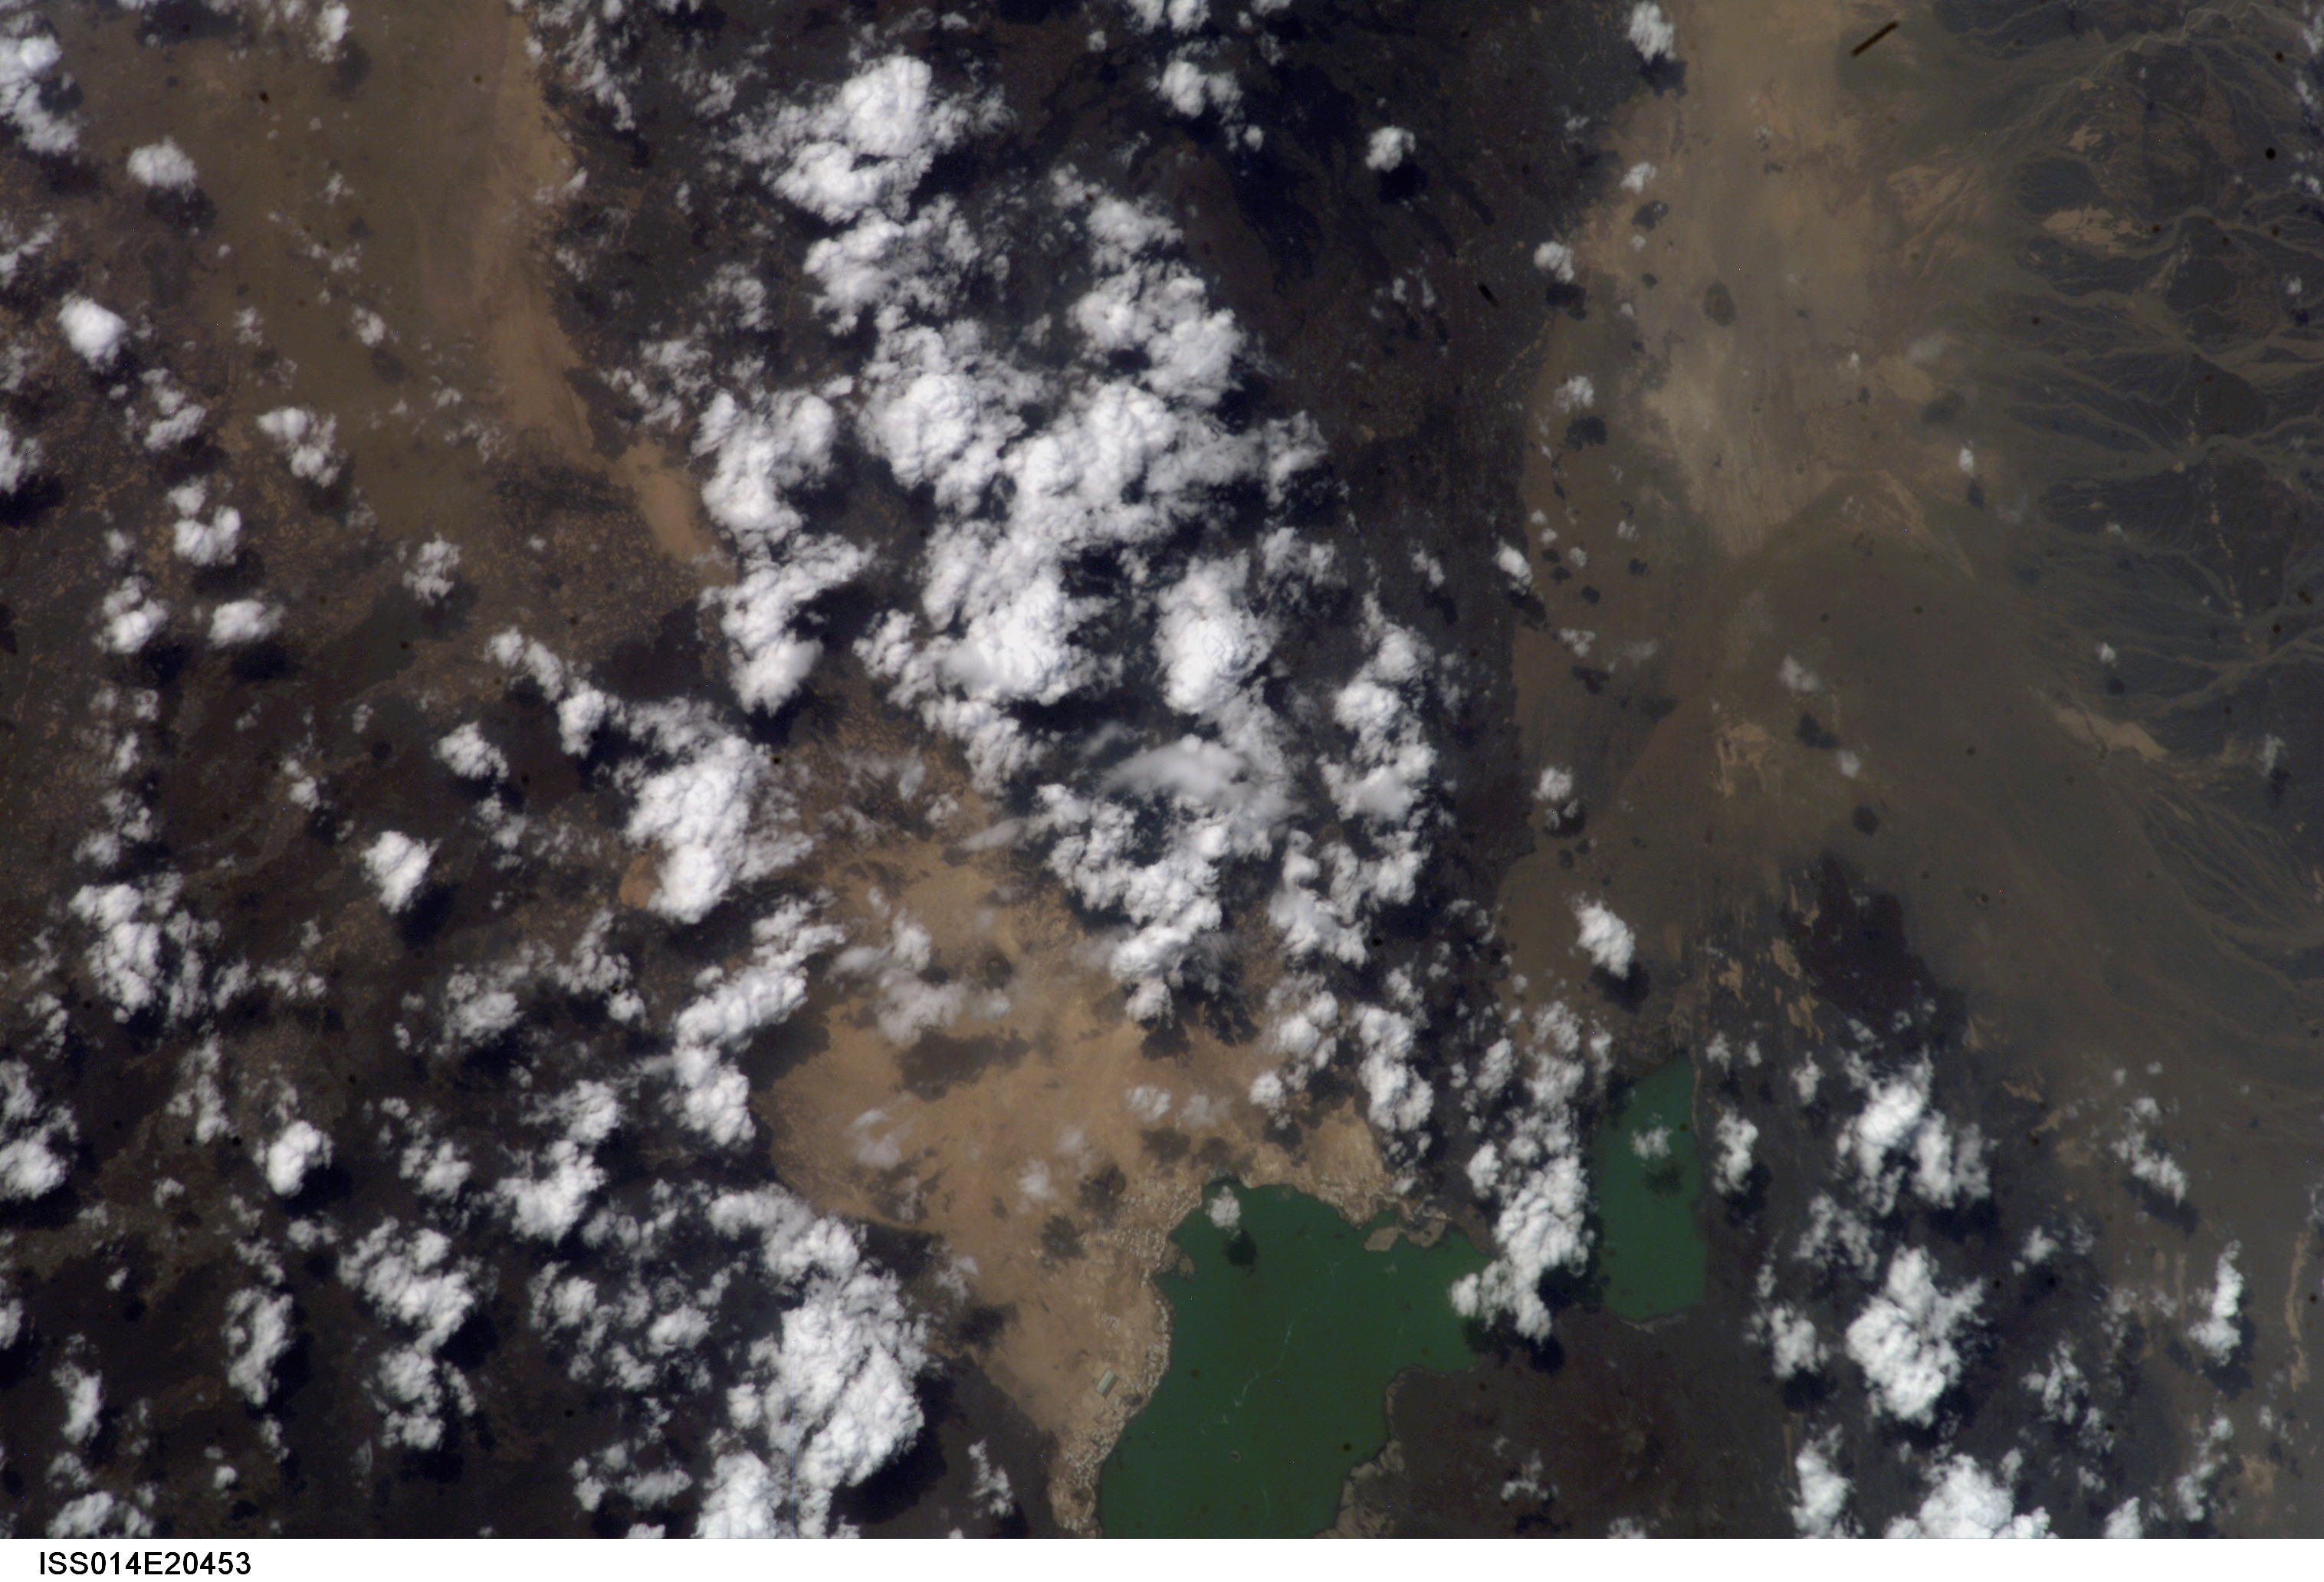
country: ETHIOPIA
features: AFAR DEPRESSION, LAVA FLOWS
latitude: 13.4
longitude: 40.8
